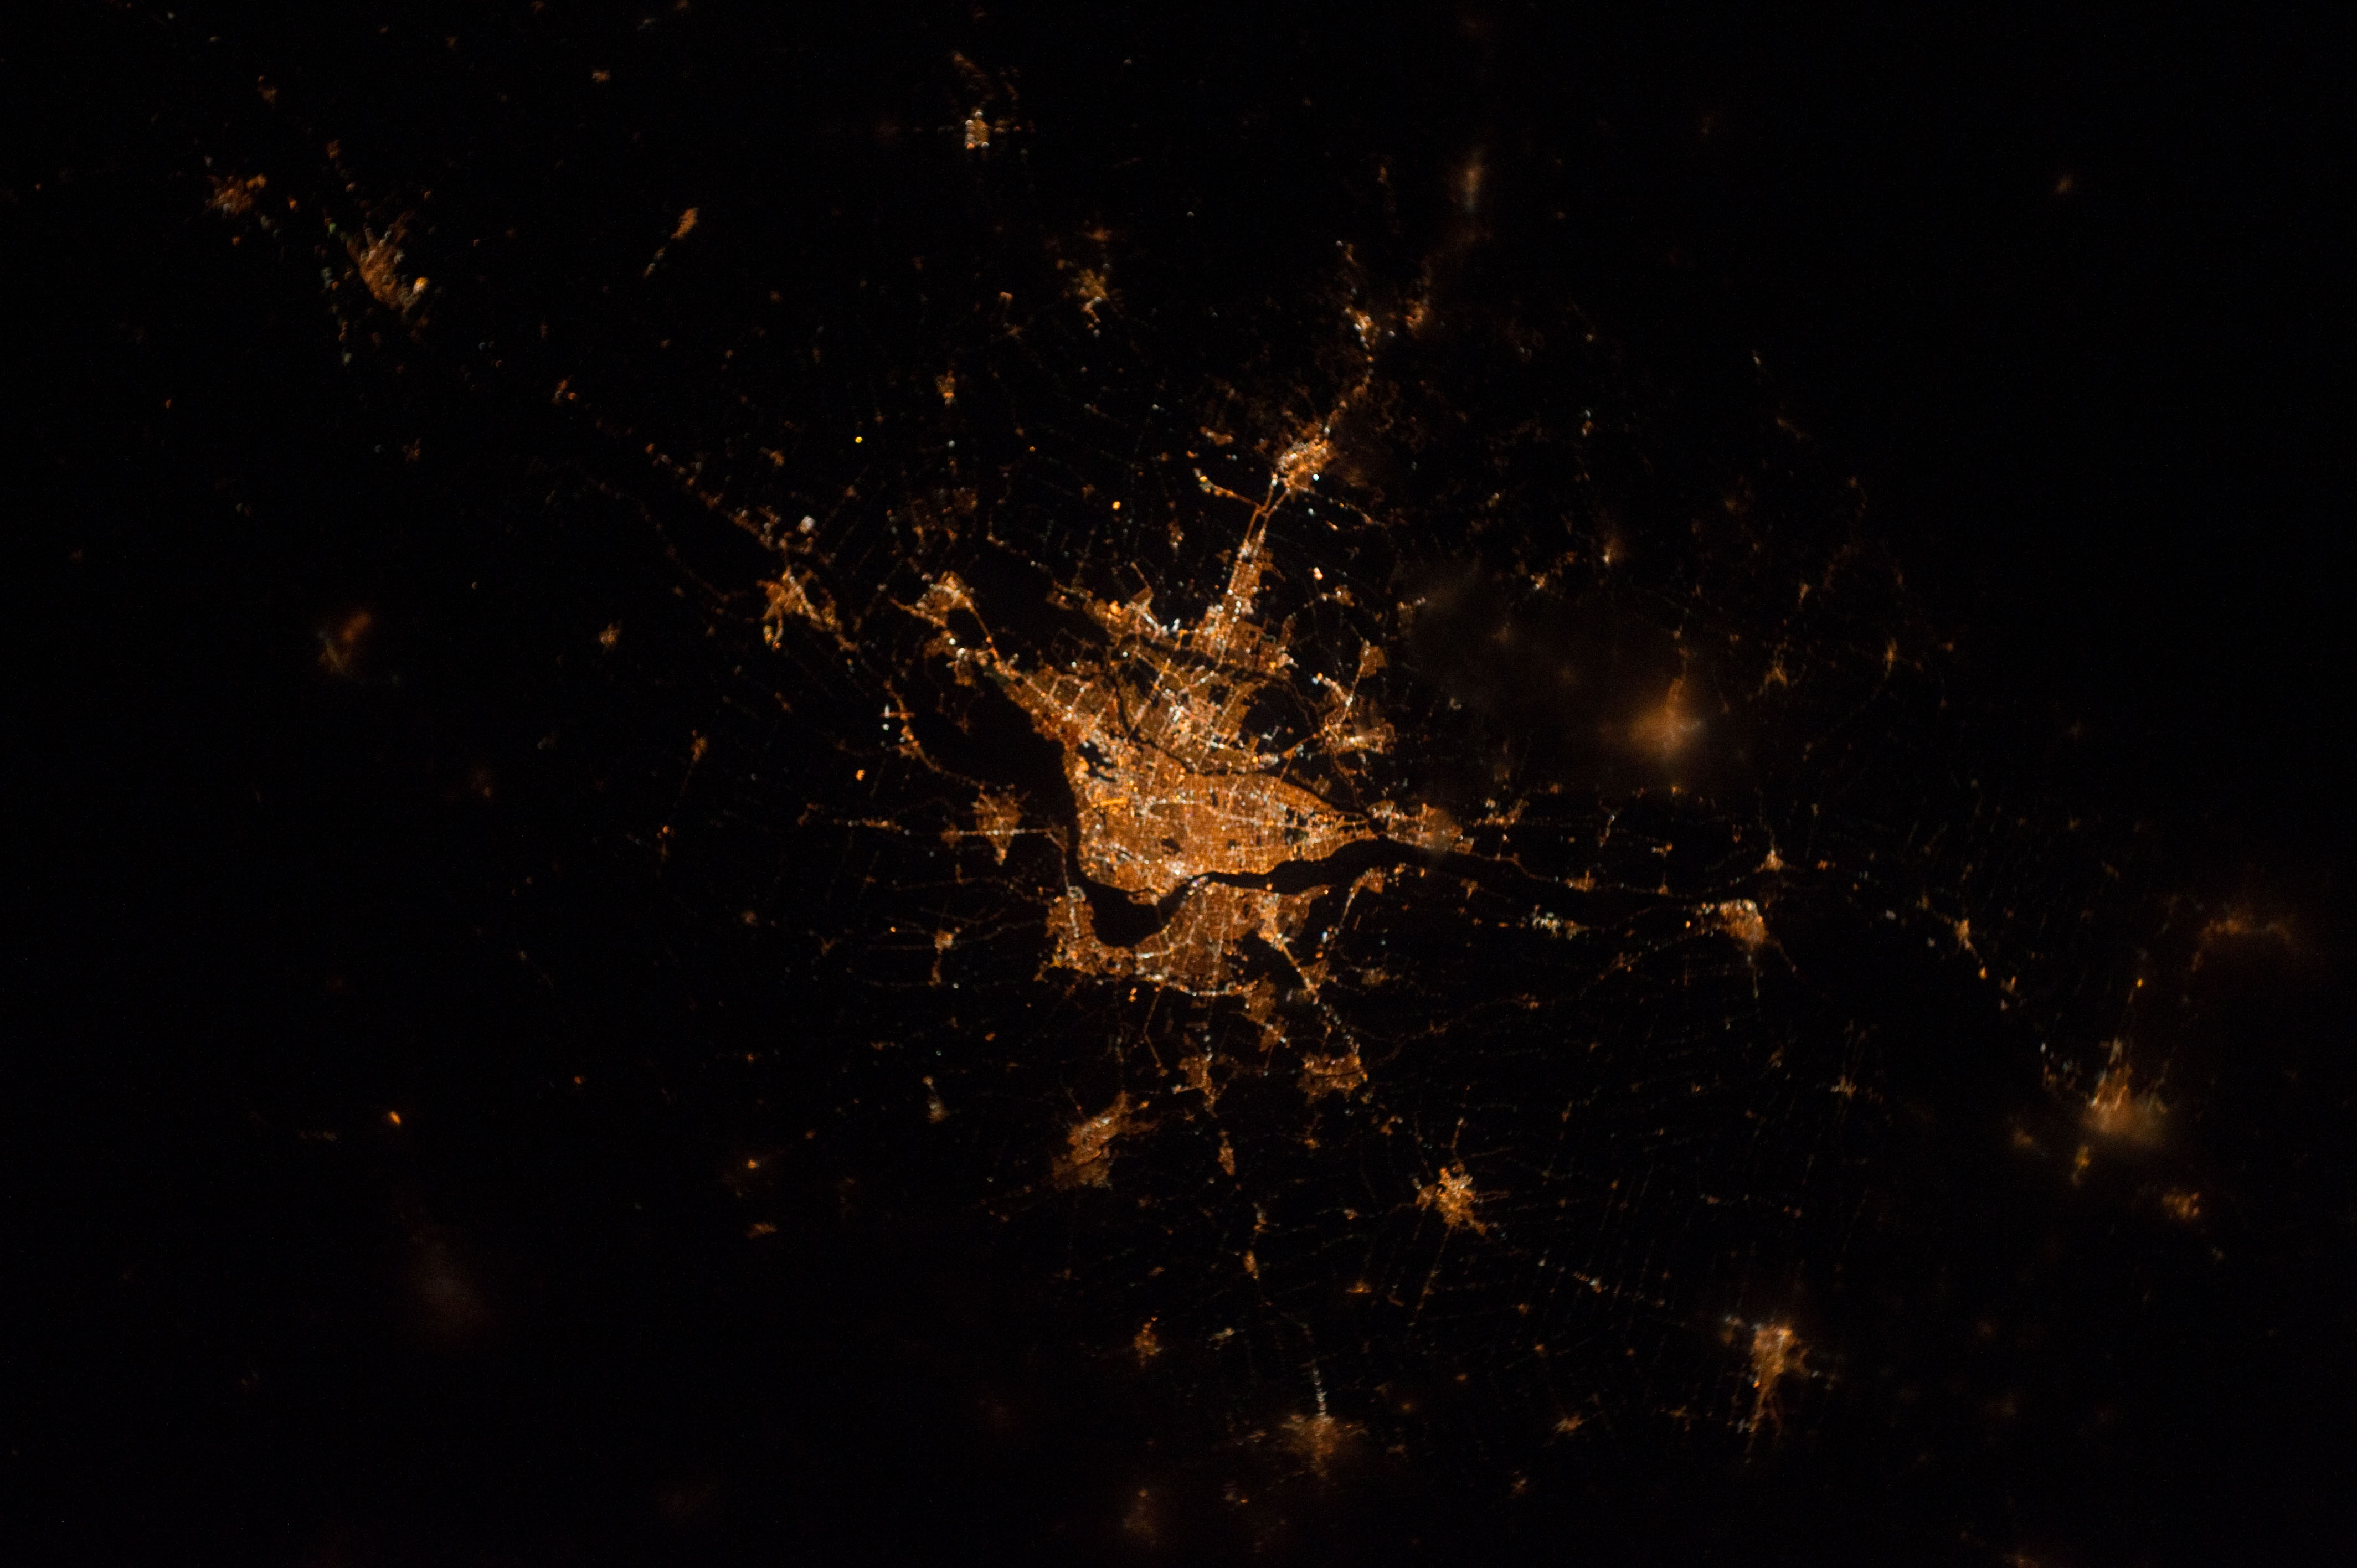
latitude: 45.5
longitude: -73.5
